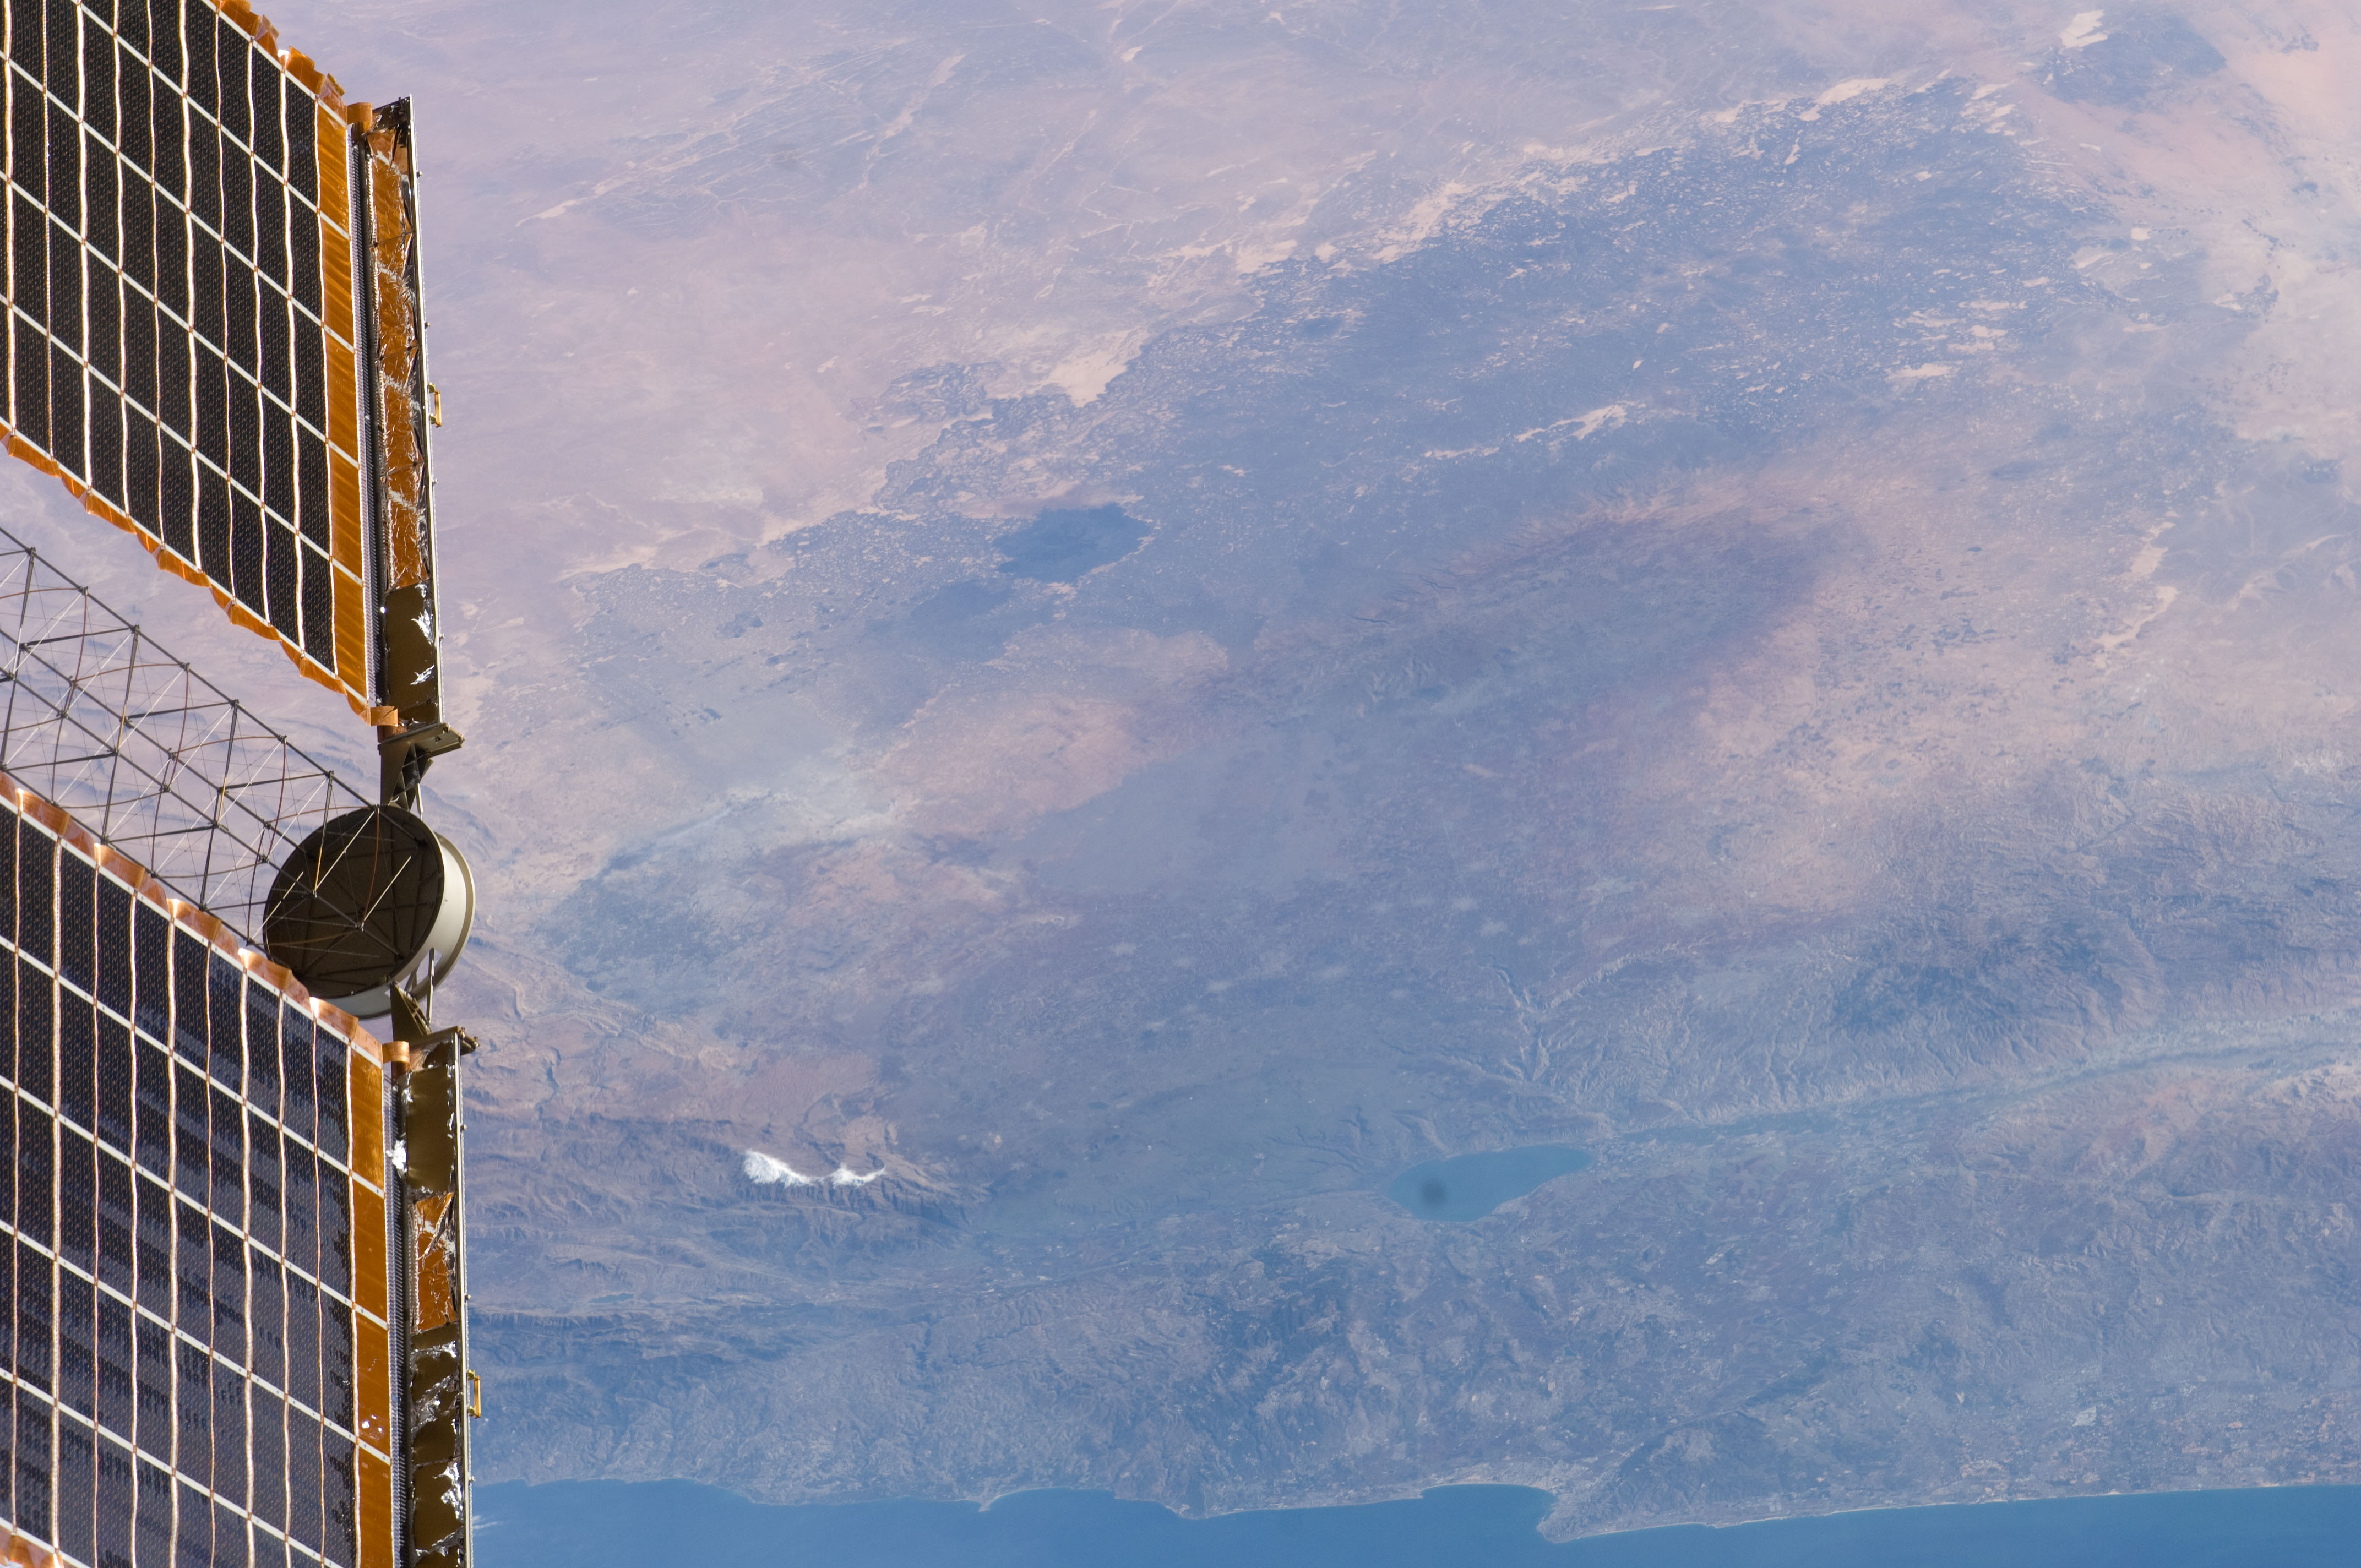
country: SYRIA
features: MEDITERRANEAN S., COAST, L. TIBERIAS, JORDAN R. V., DES., LAVA FIELDS, ISS
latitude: 33.0
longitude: 36.5
